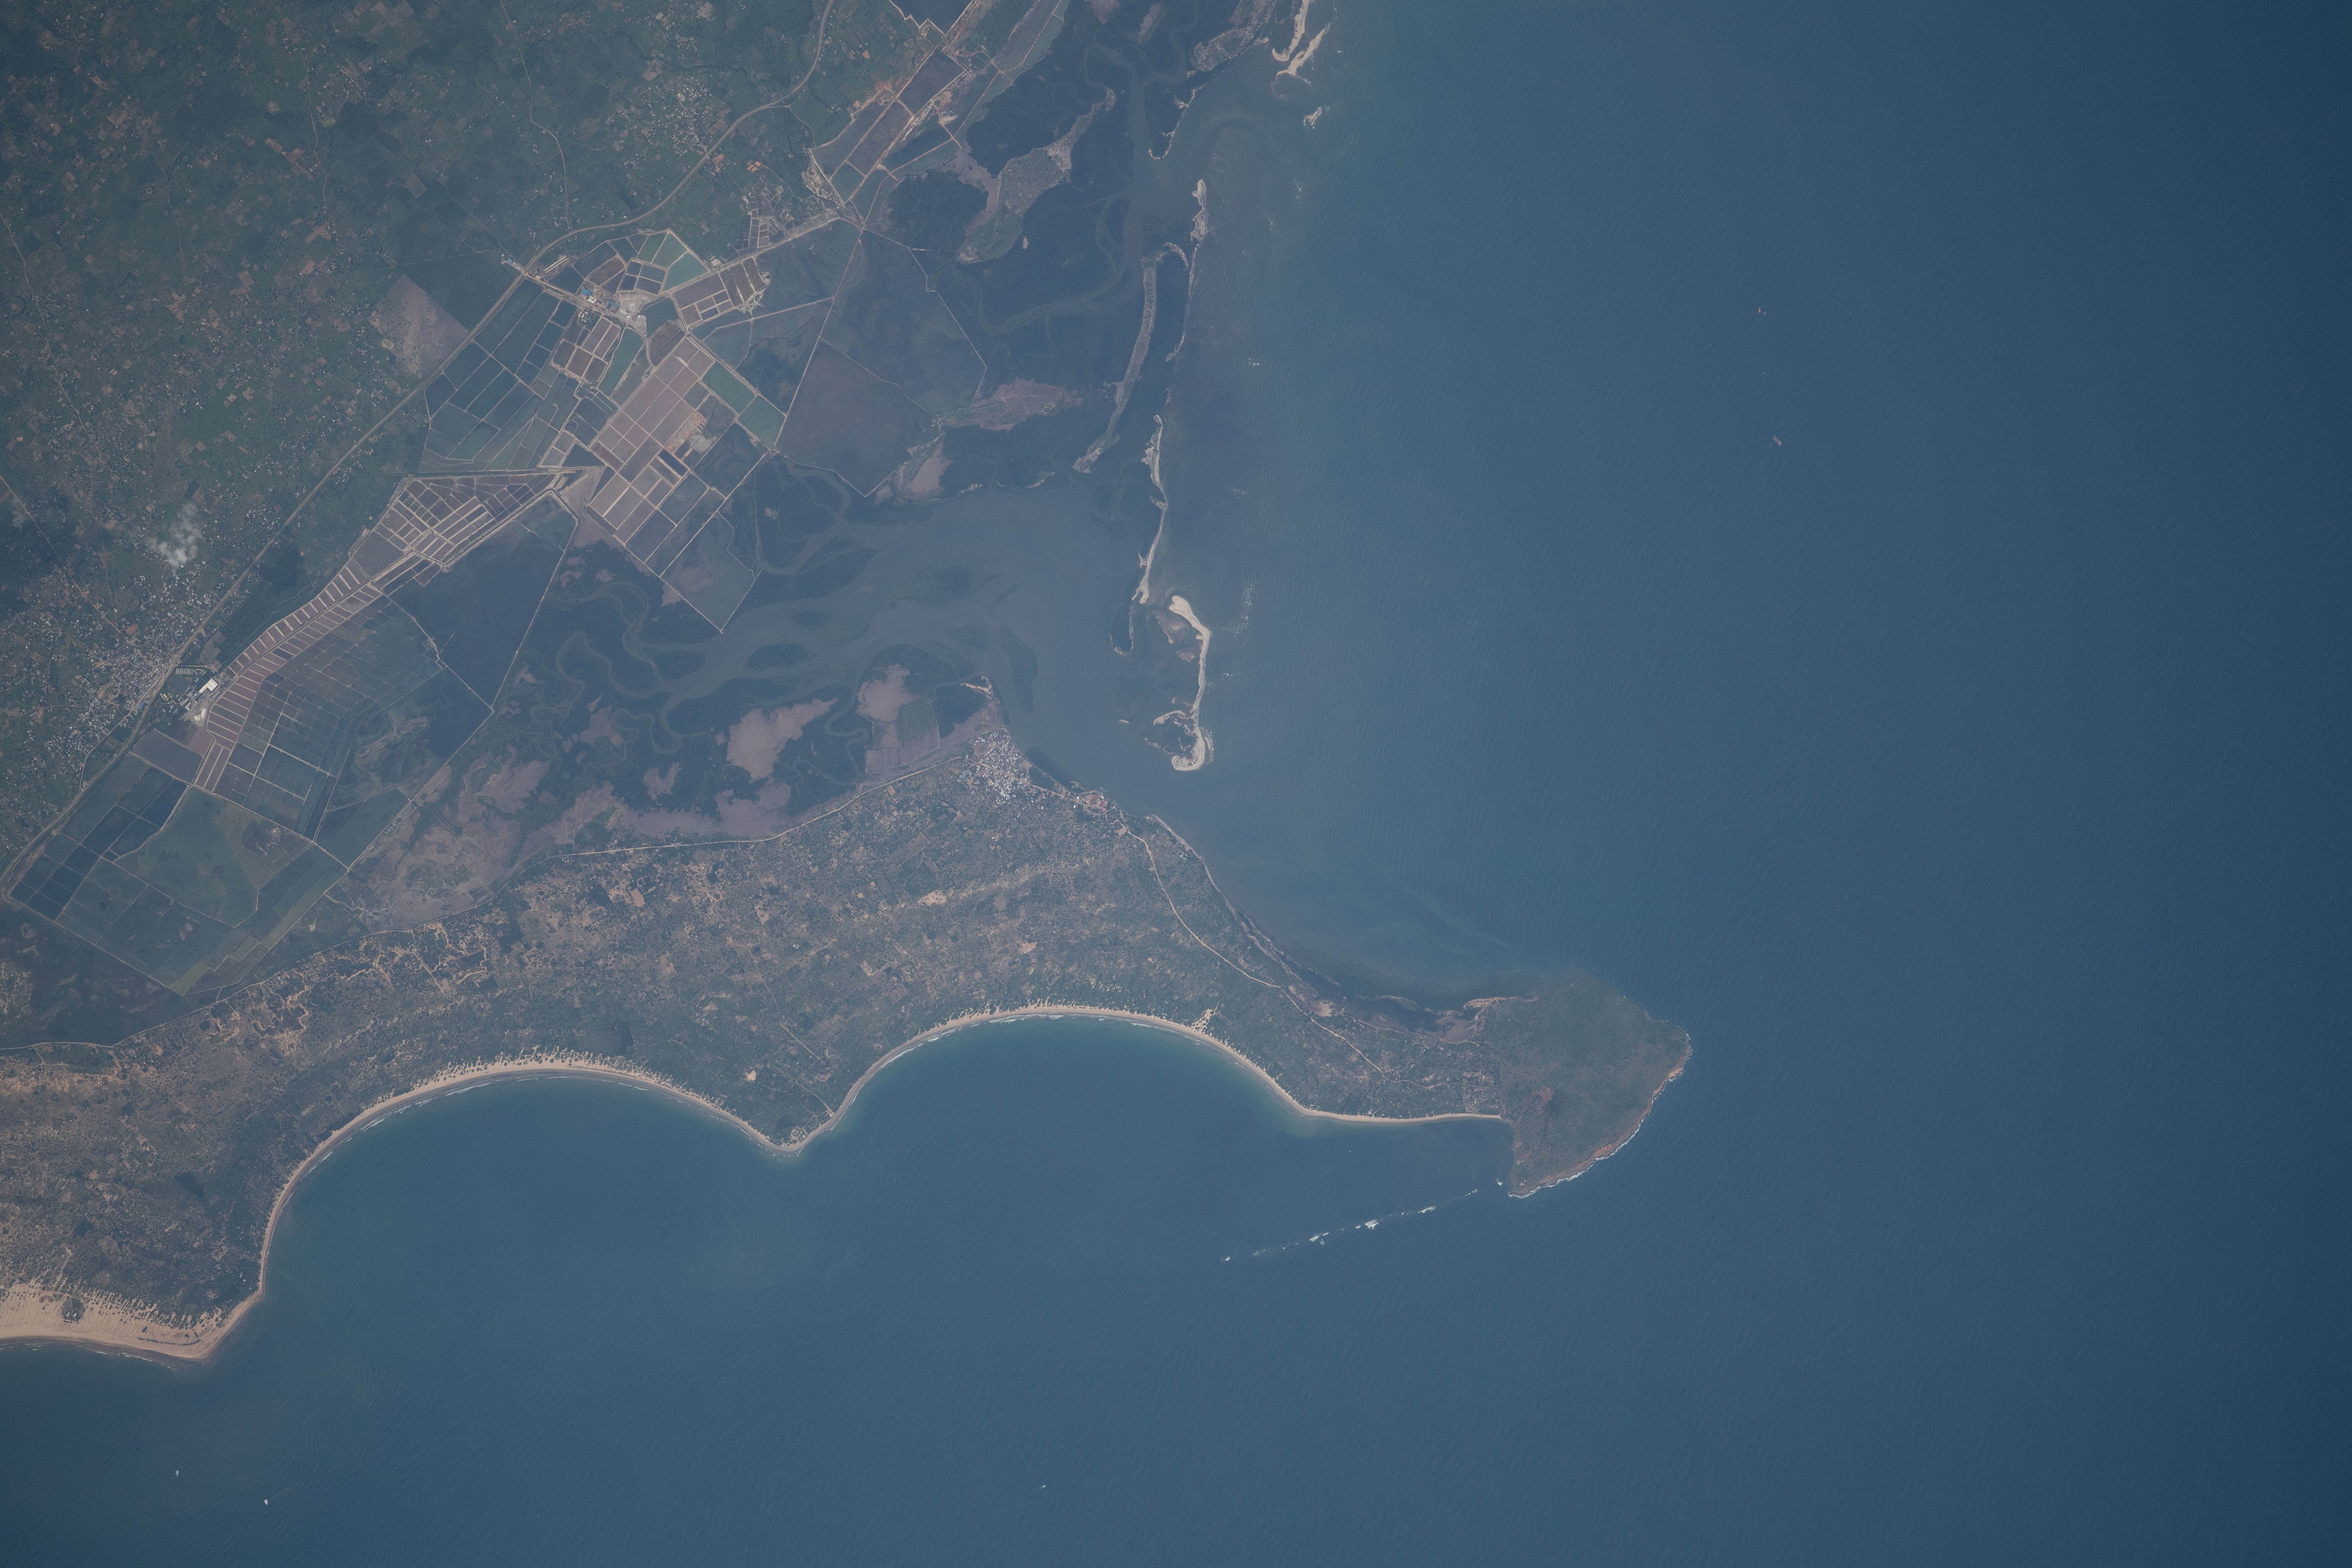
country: KENYA
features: COAST, UNGWANA BAY
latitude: -3.0
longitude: 40.2
